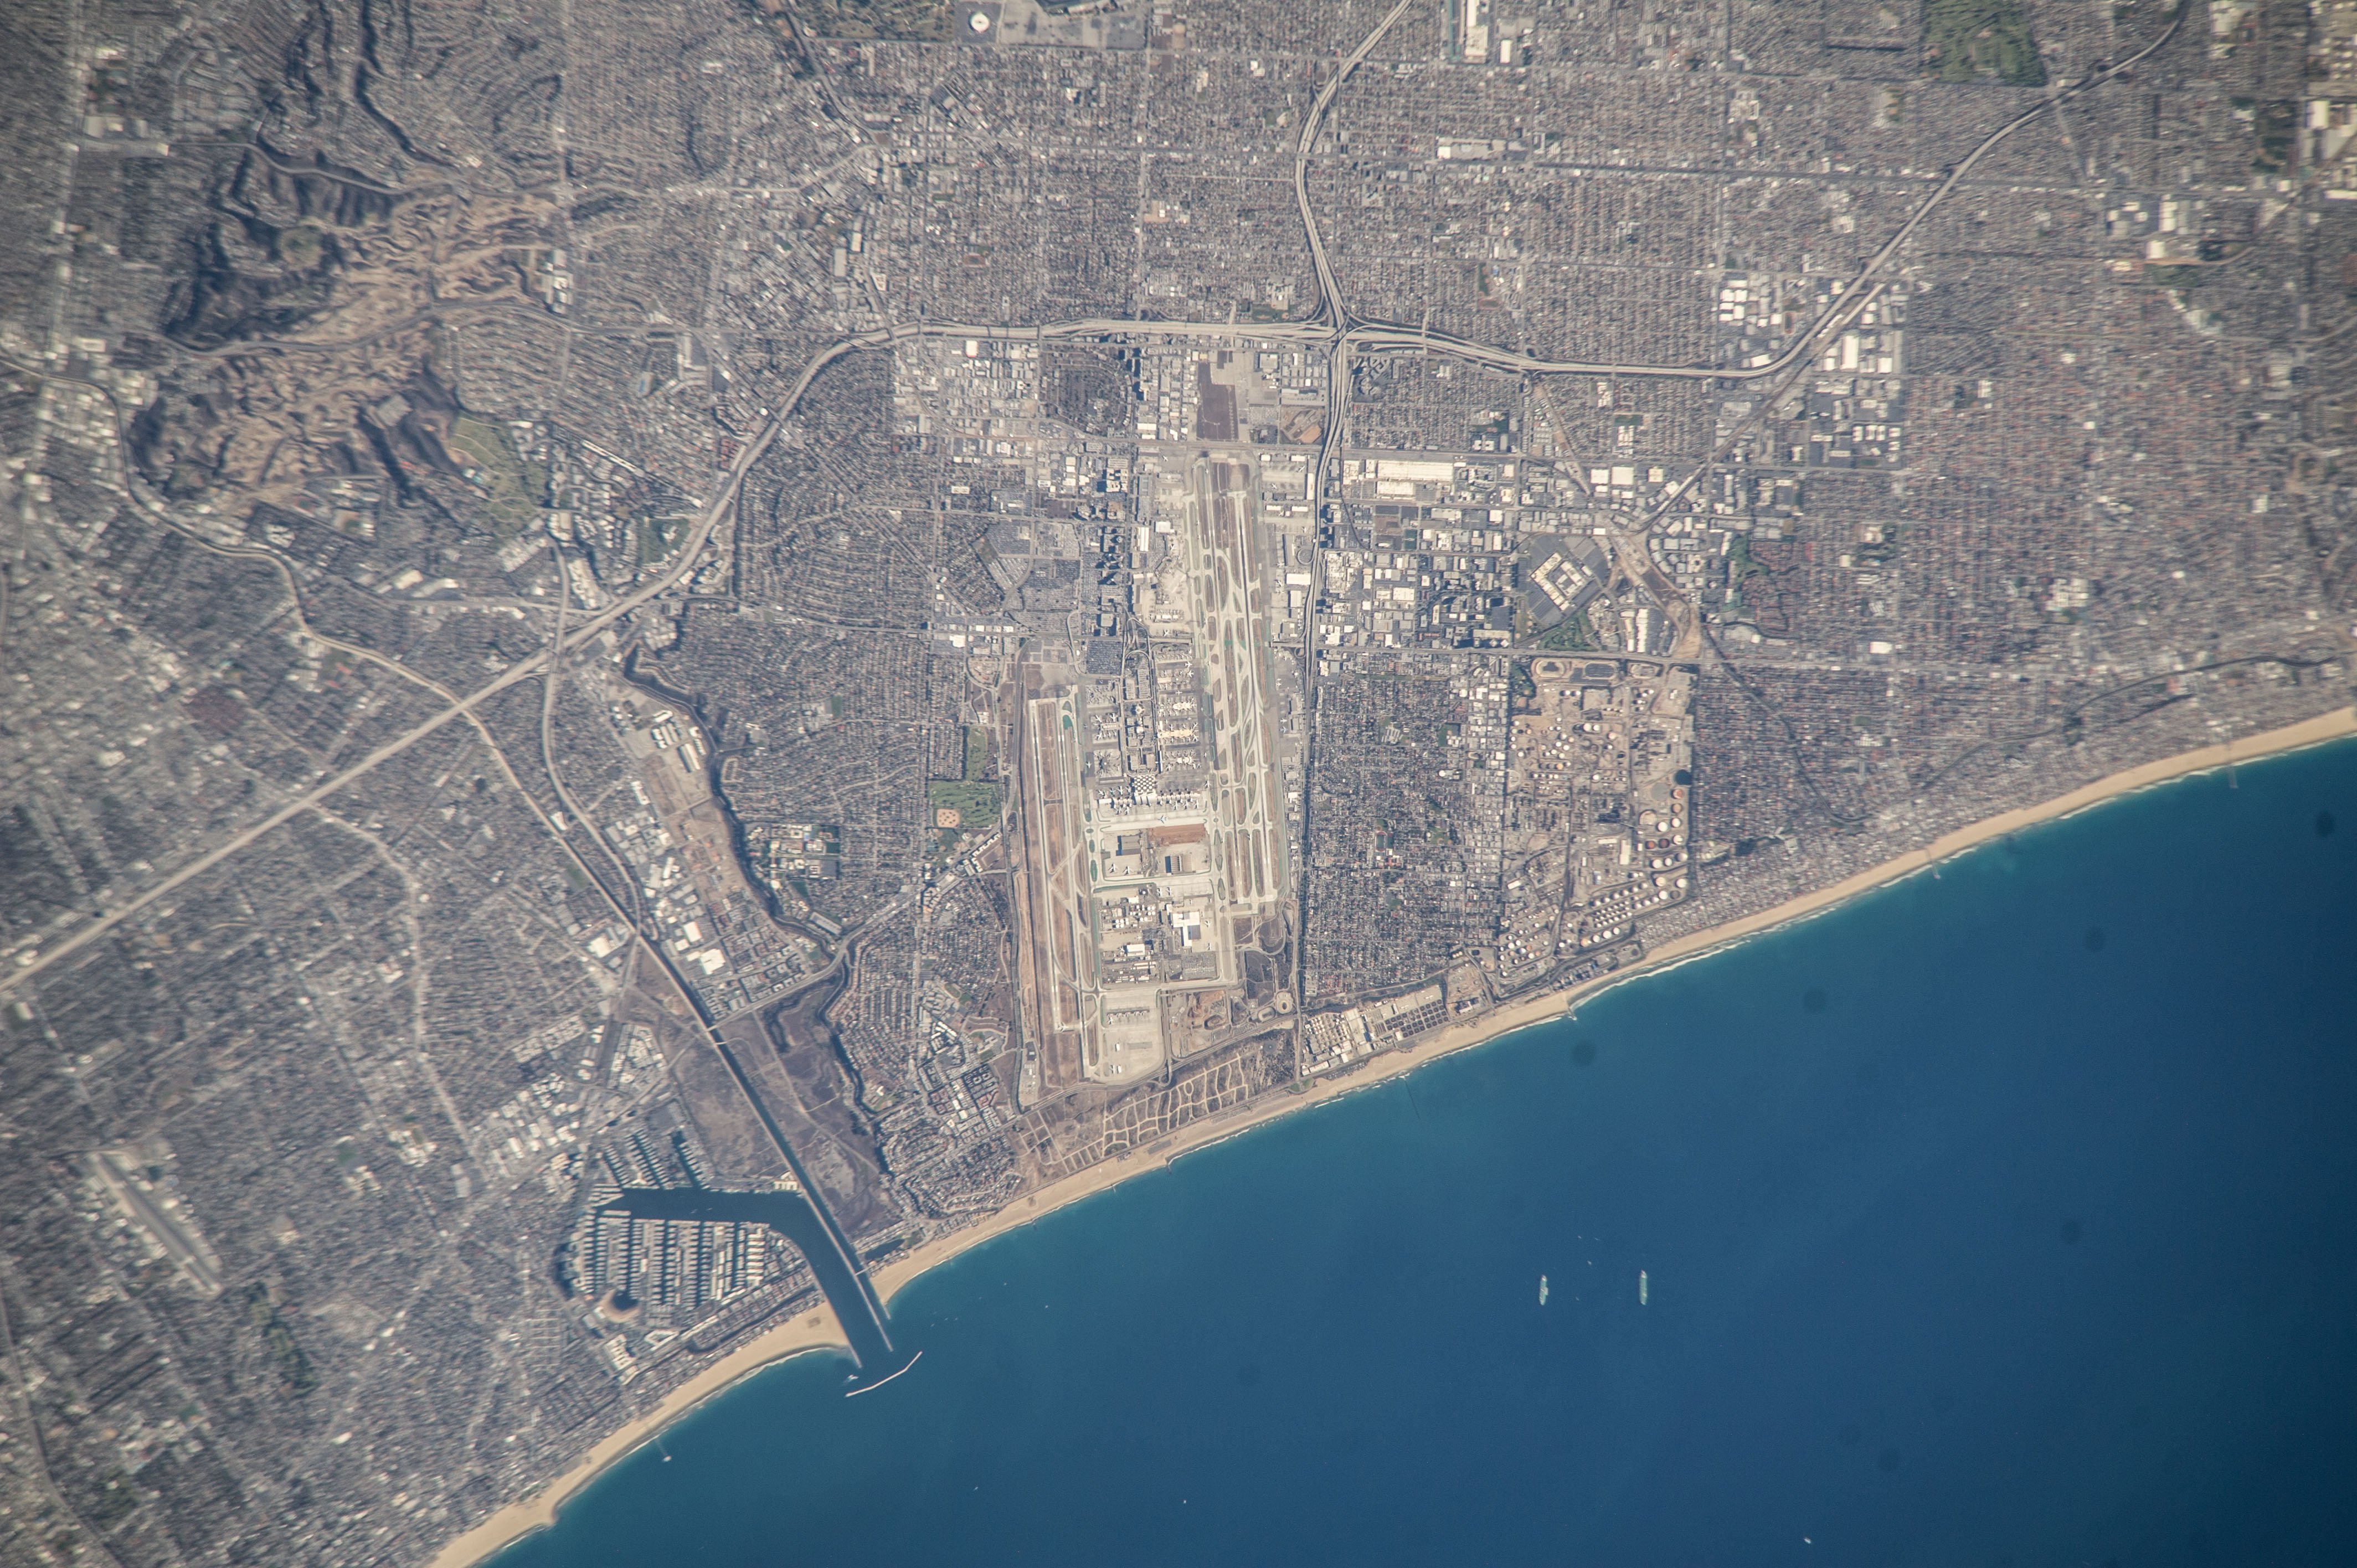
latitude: 33.9
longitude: -118.4
